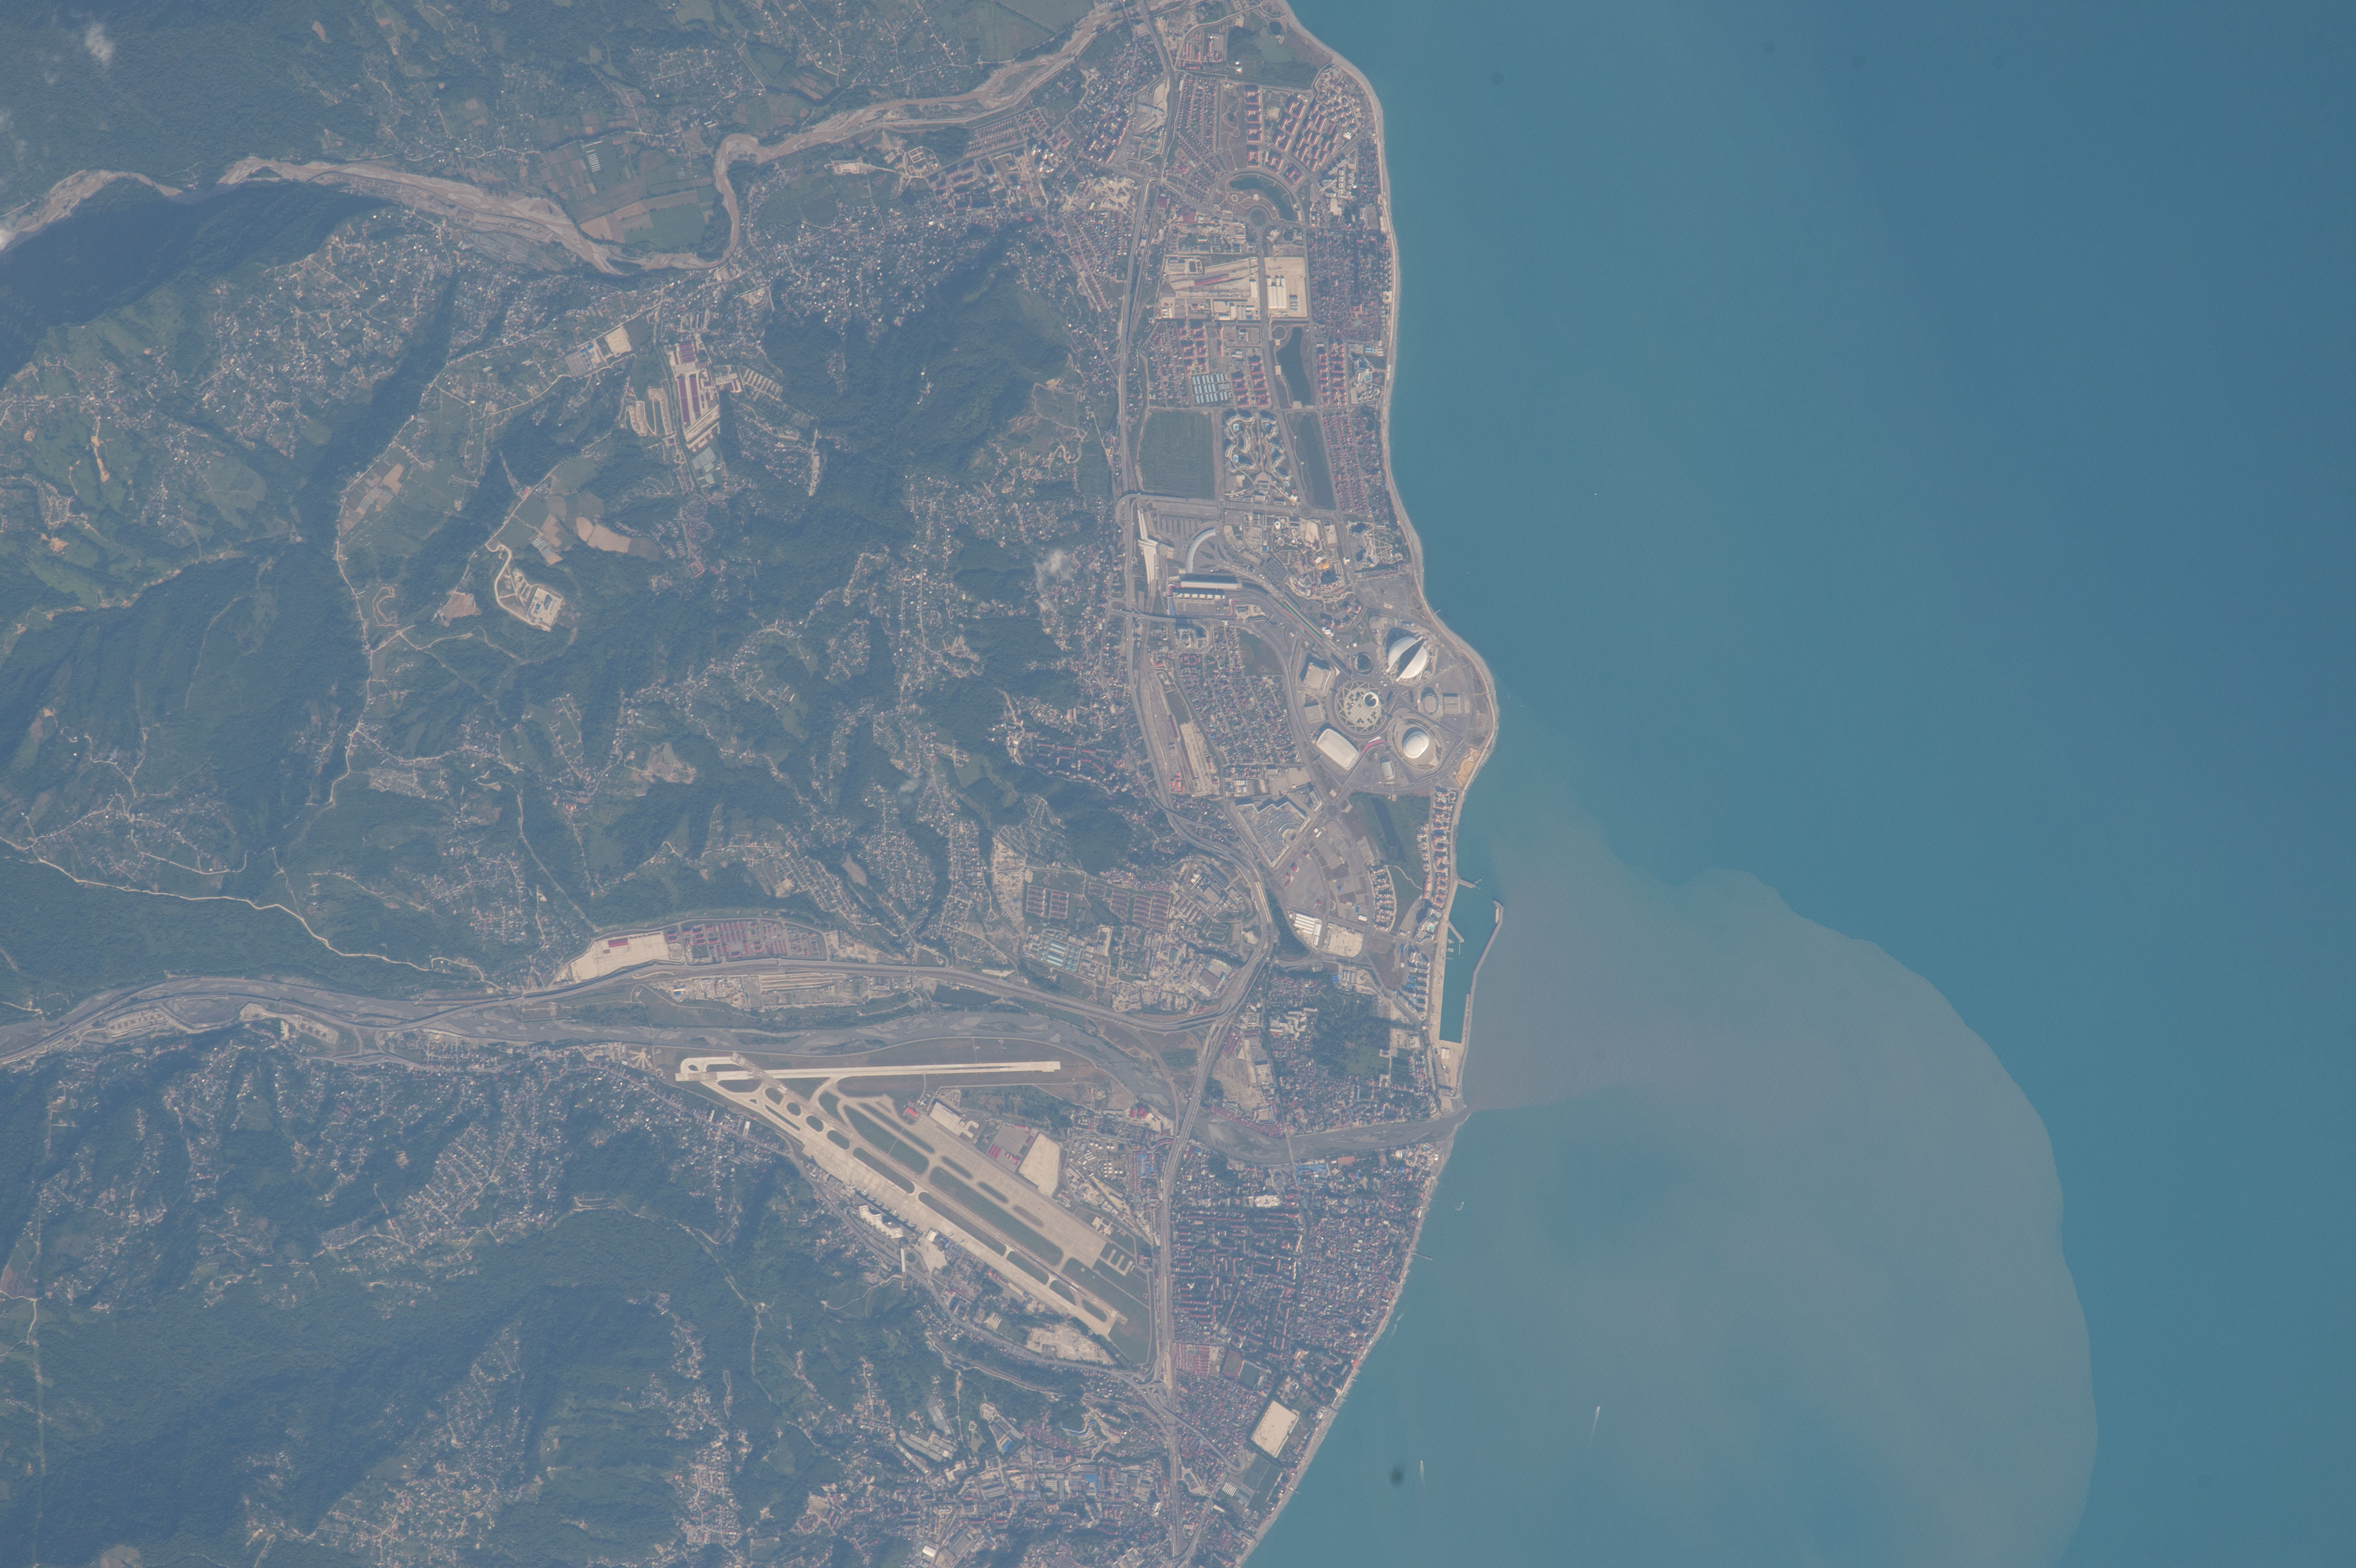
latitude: 43.4
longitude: 40.0
